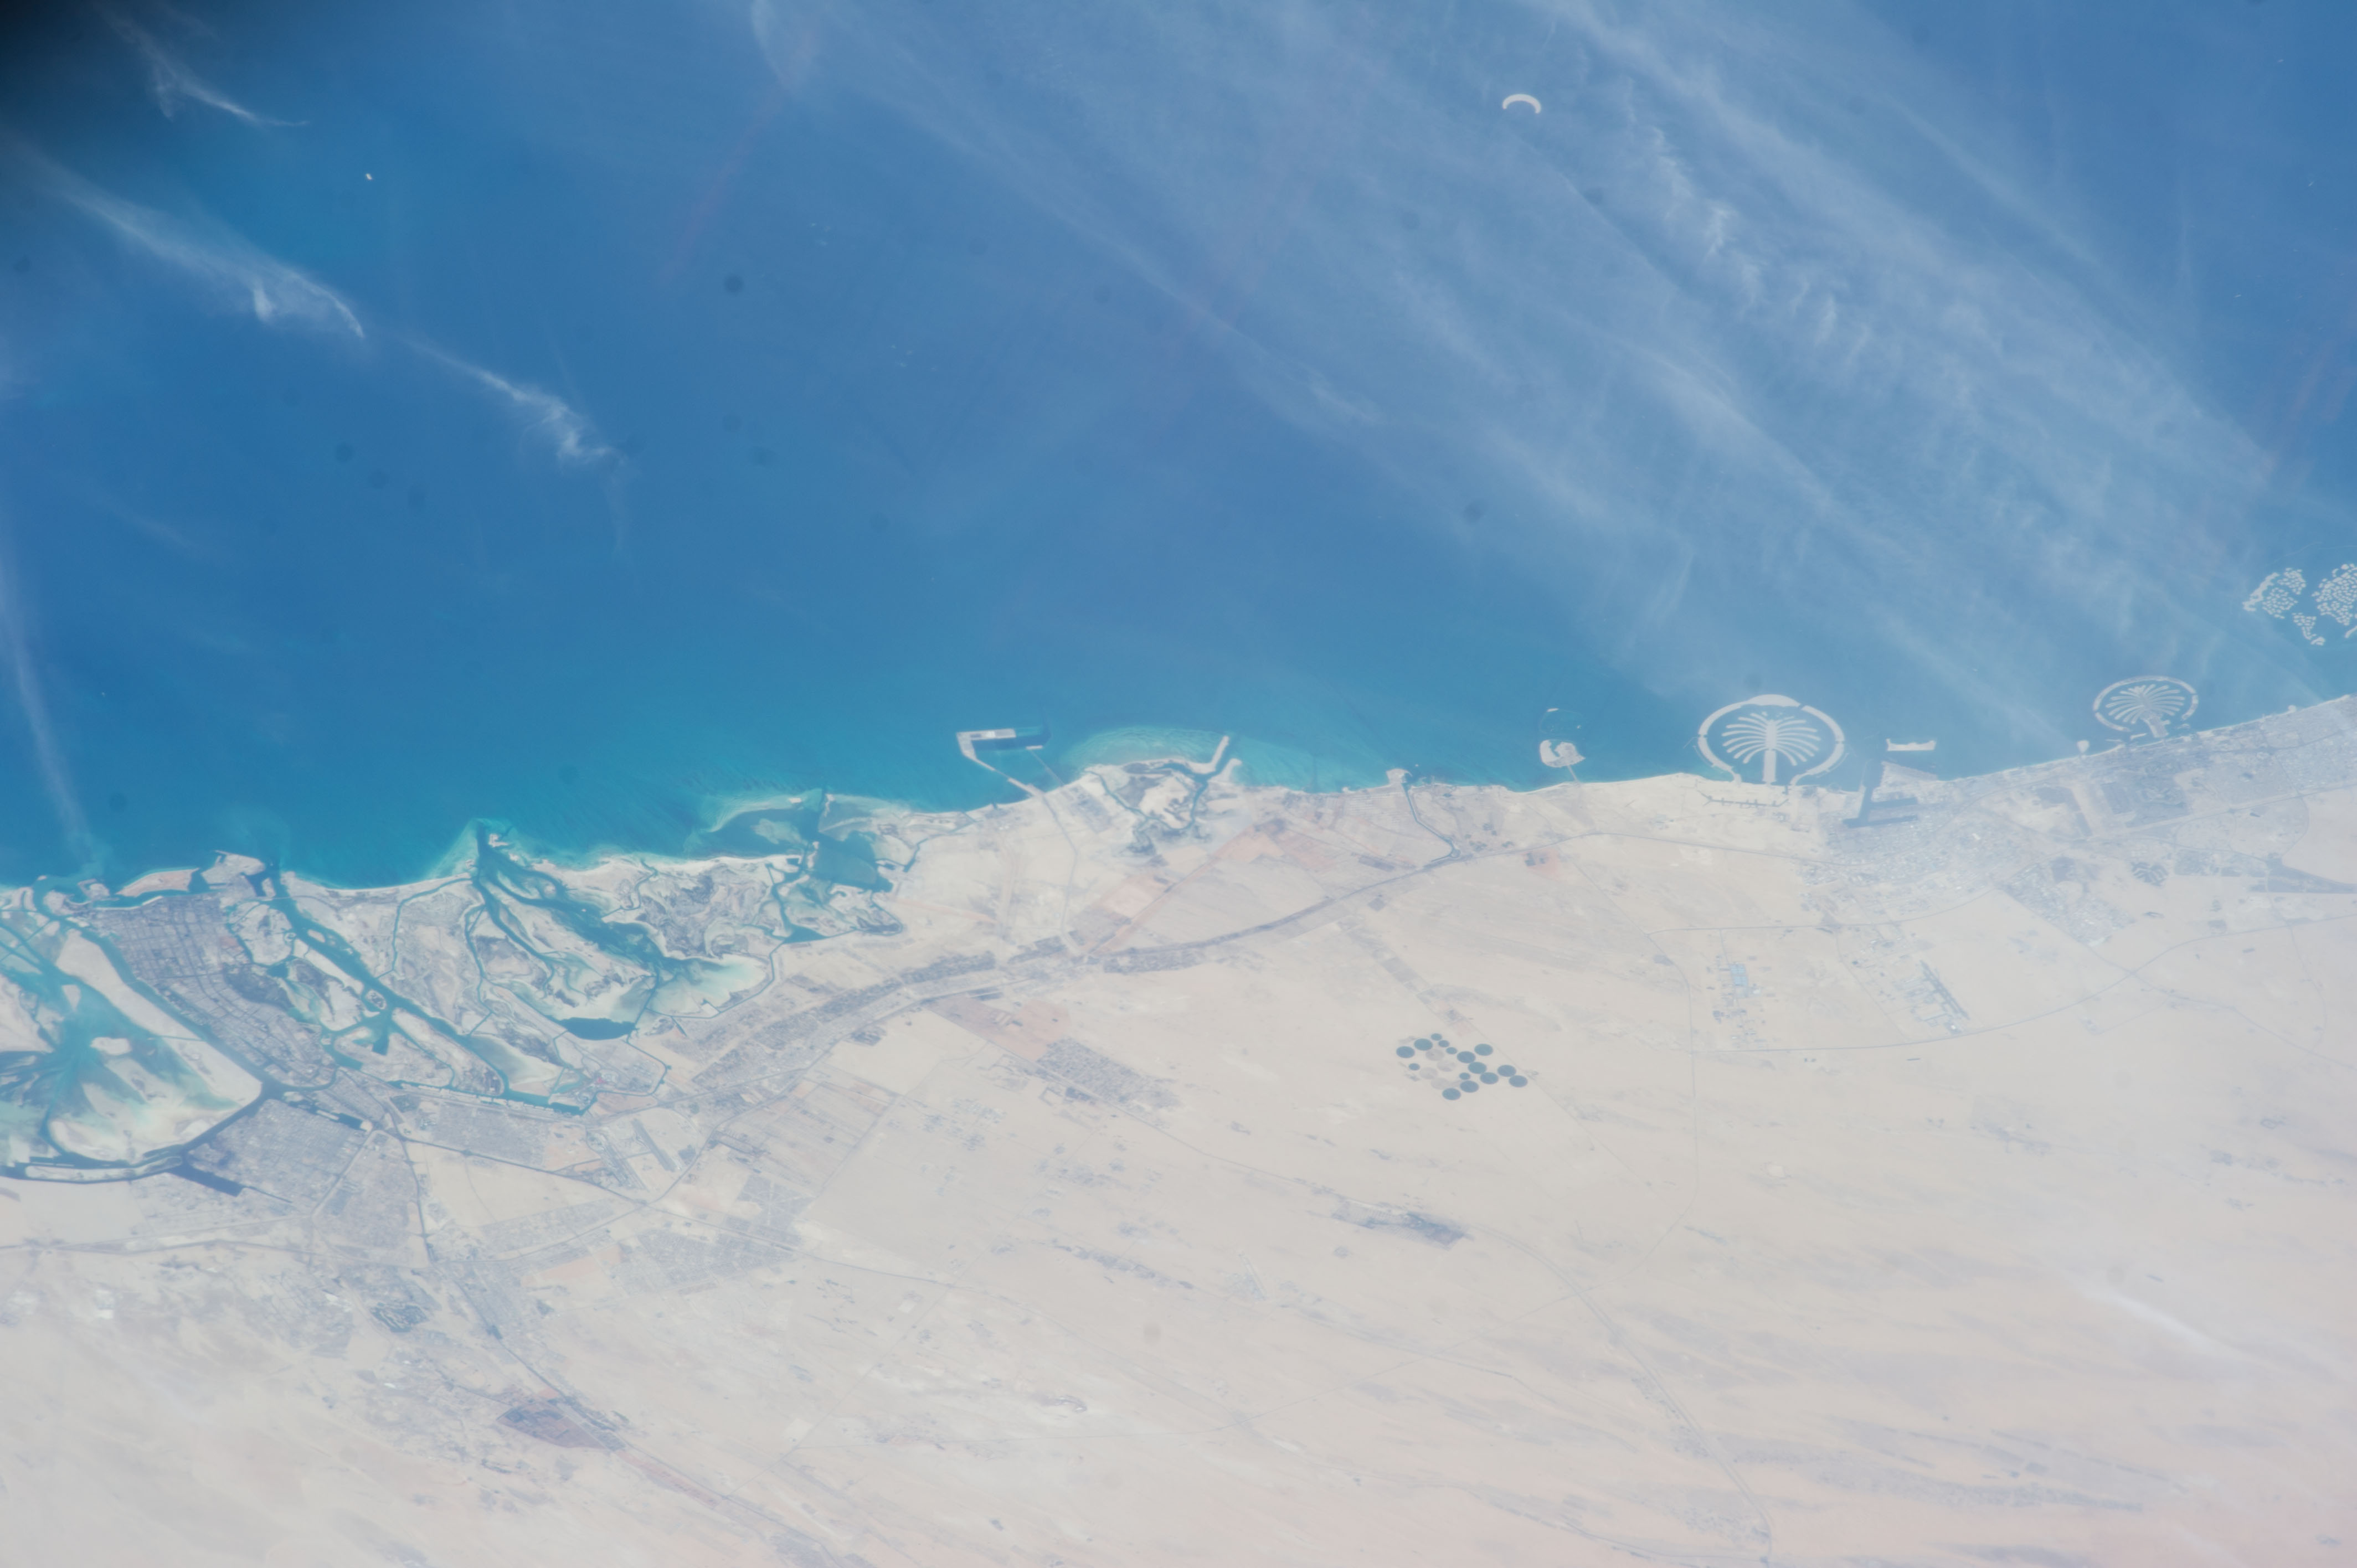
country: UNITED_ARAB_EMIRATES
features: DUBAI, WORLD ISLANDS, DESERT, MOUNTAINS, PERSIAN GULF
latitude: 24.8
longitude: 54.8
